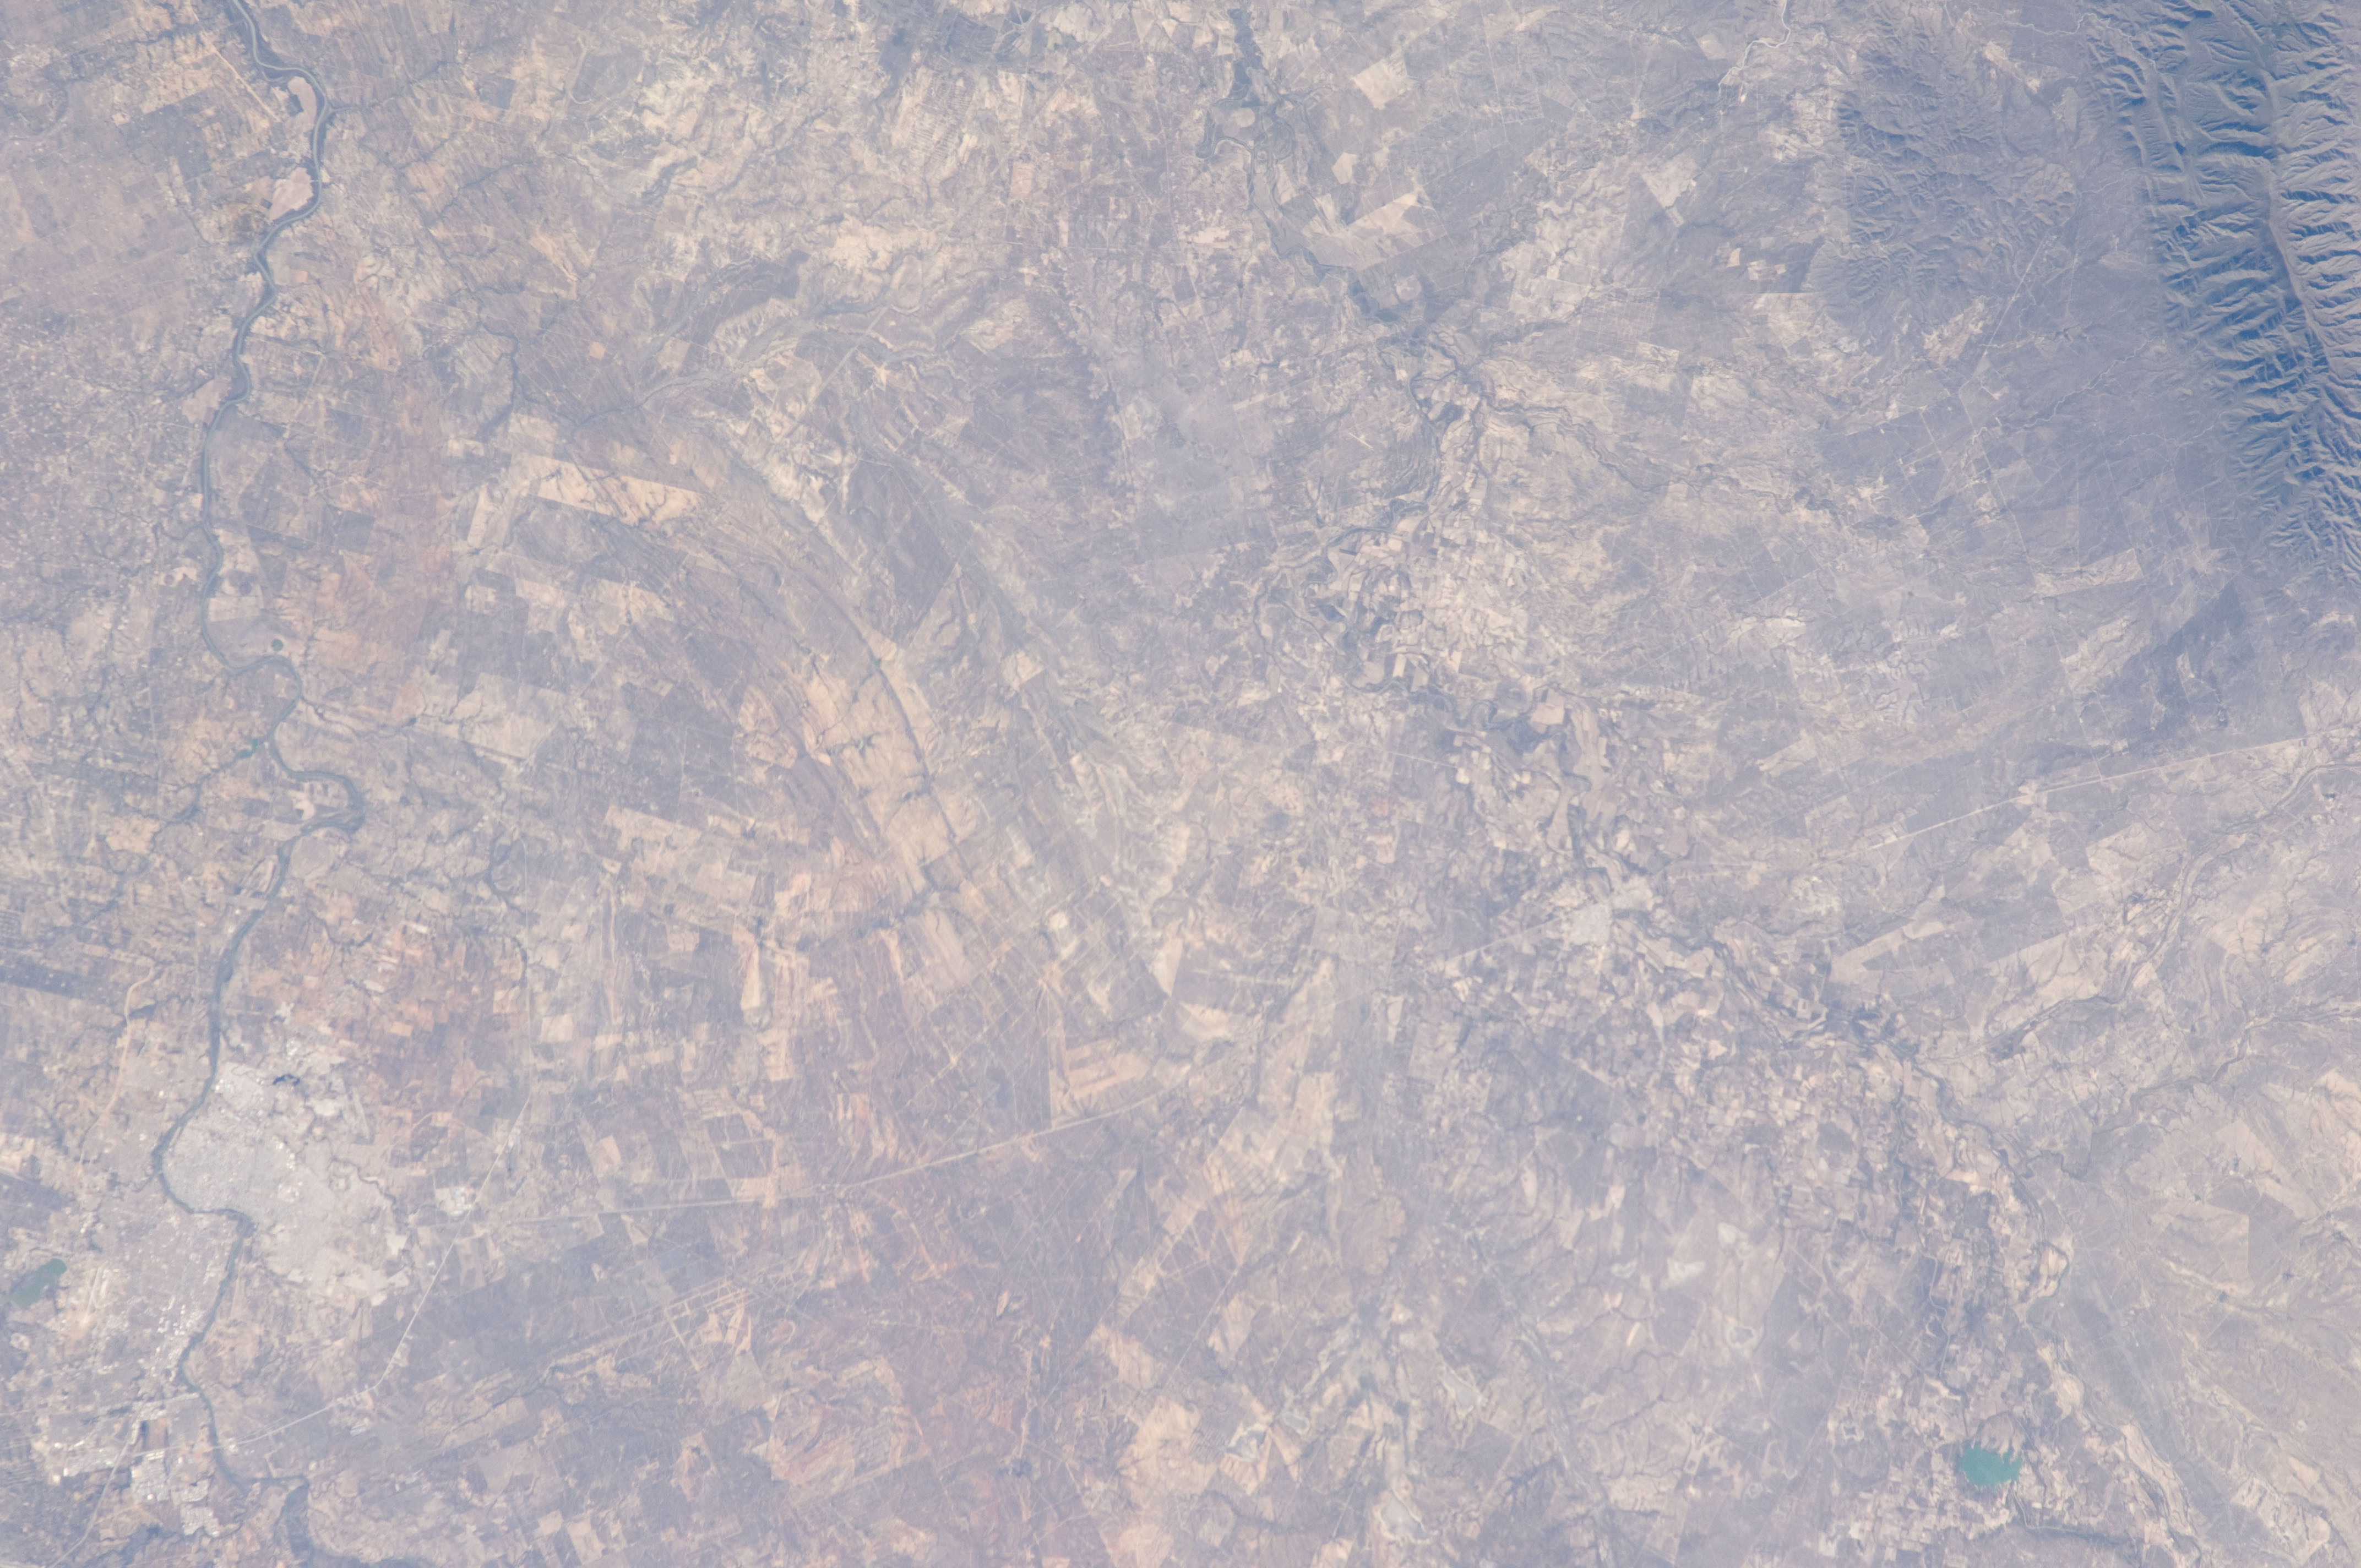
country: MEXICO
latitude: 27.3
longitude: -99.9
